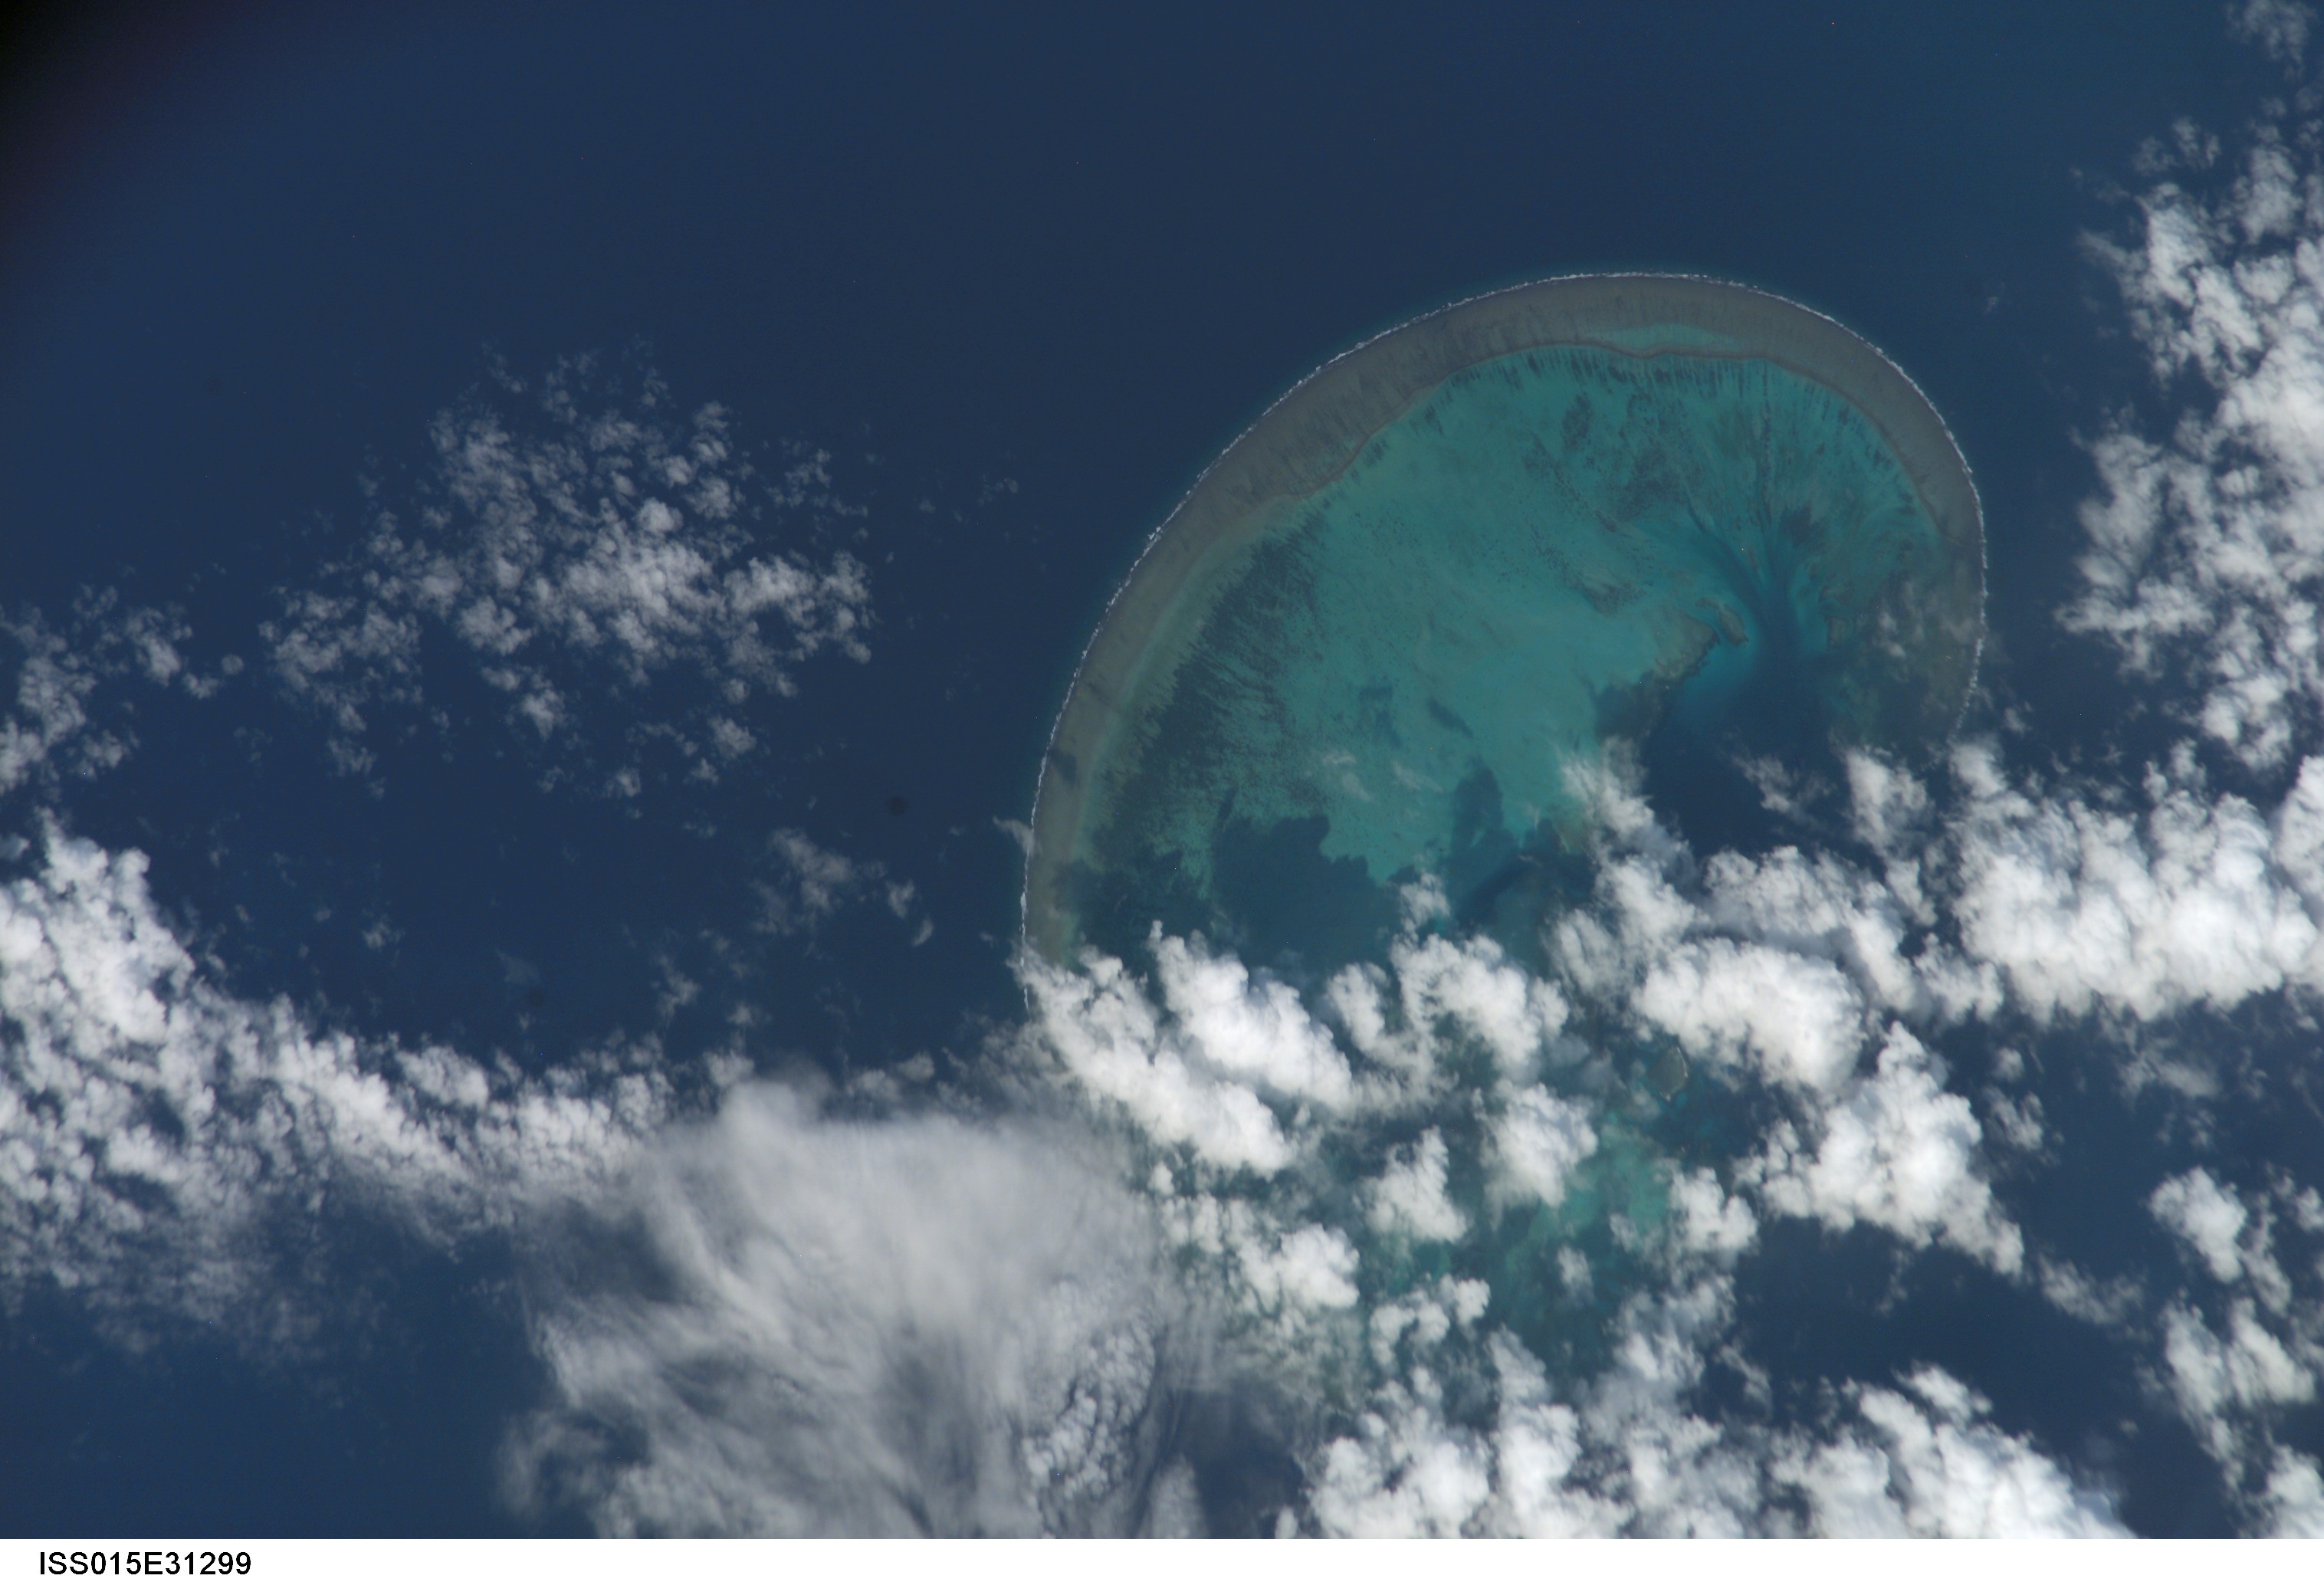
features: GREAT BARRIER REEF
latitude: -20.2
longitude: 150.4
